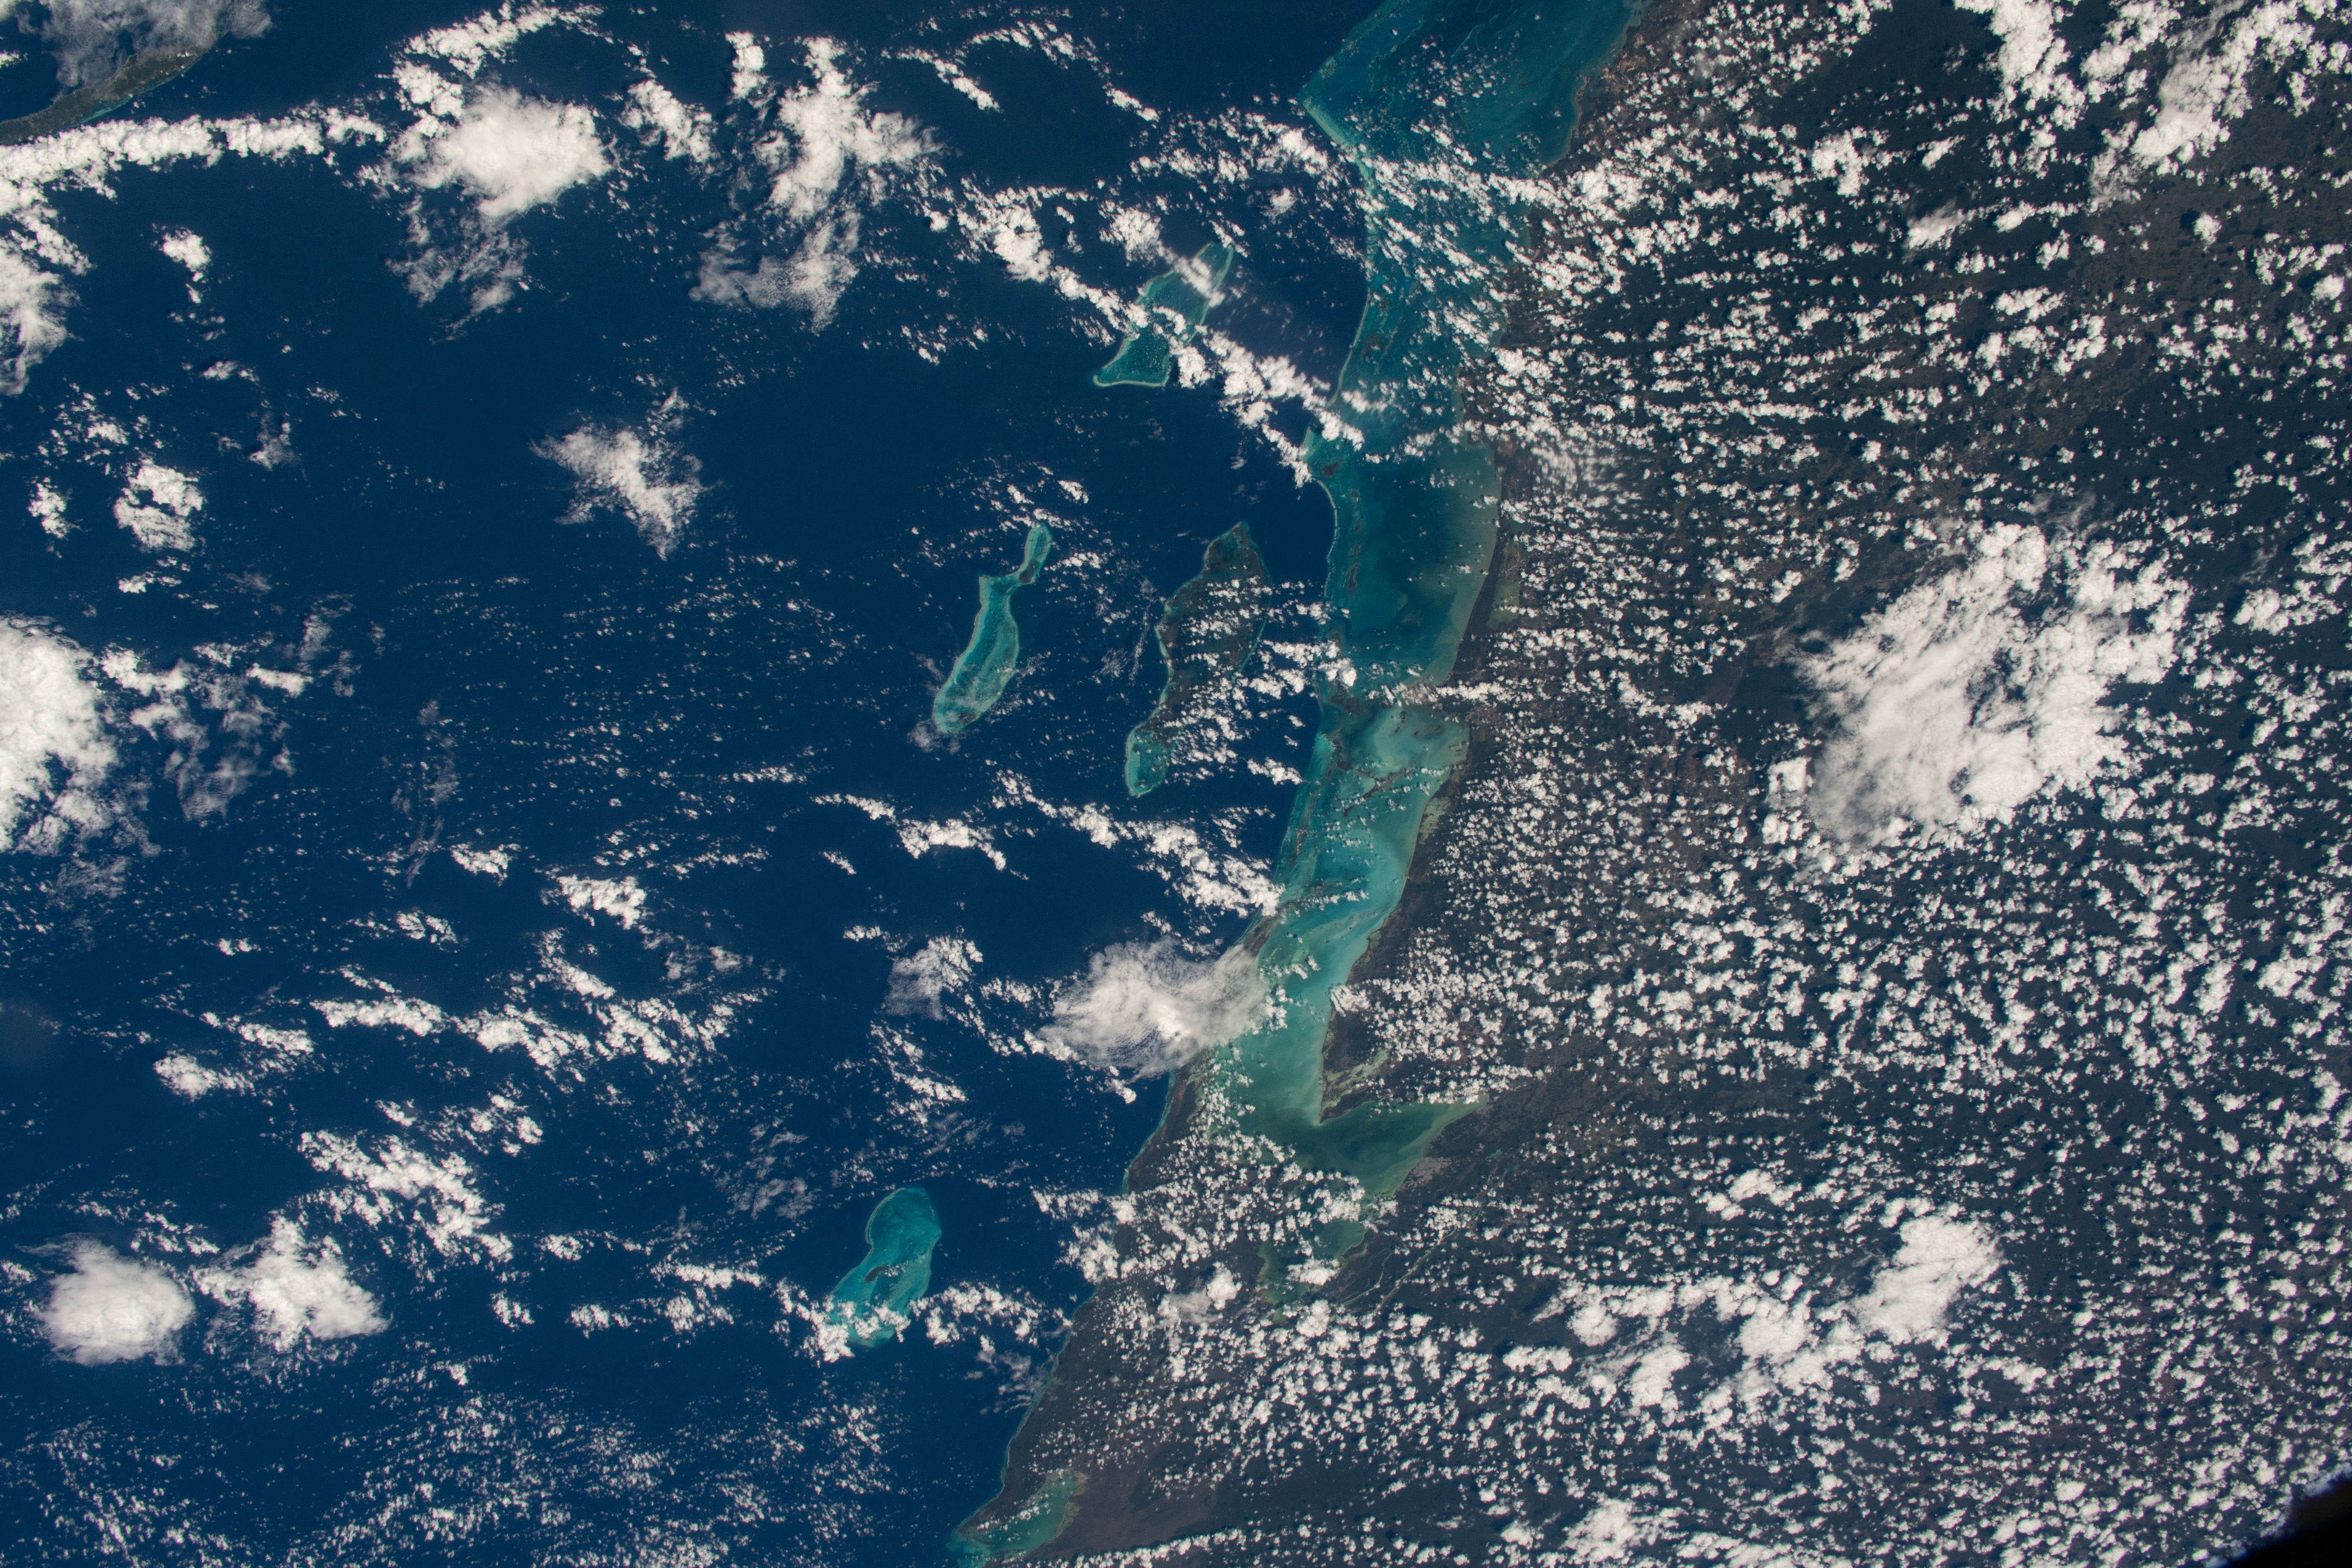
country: BELIZE
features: BELIZE BARRIER REEF, TURNEFFE ATOLL, CARIBBEAN SEA, TURNEFFE ISLANDS
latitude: 17.5
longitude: -88.5
